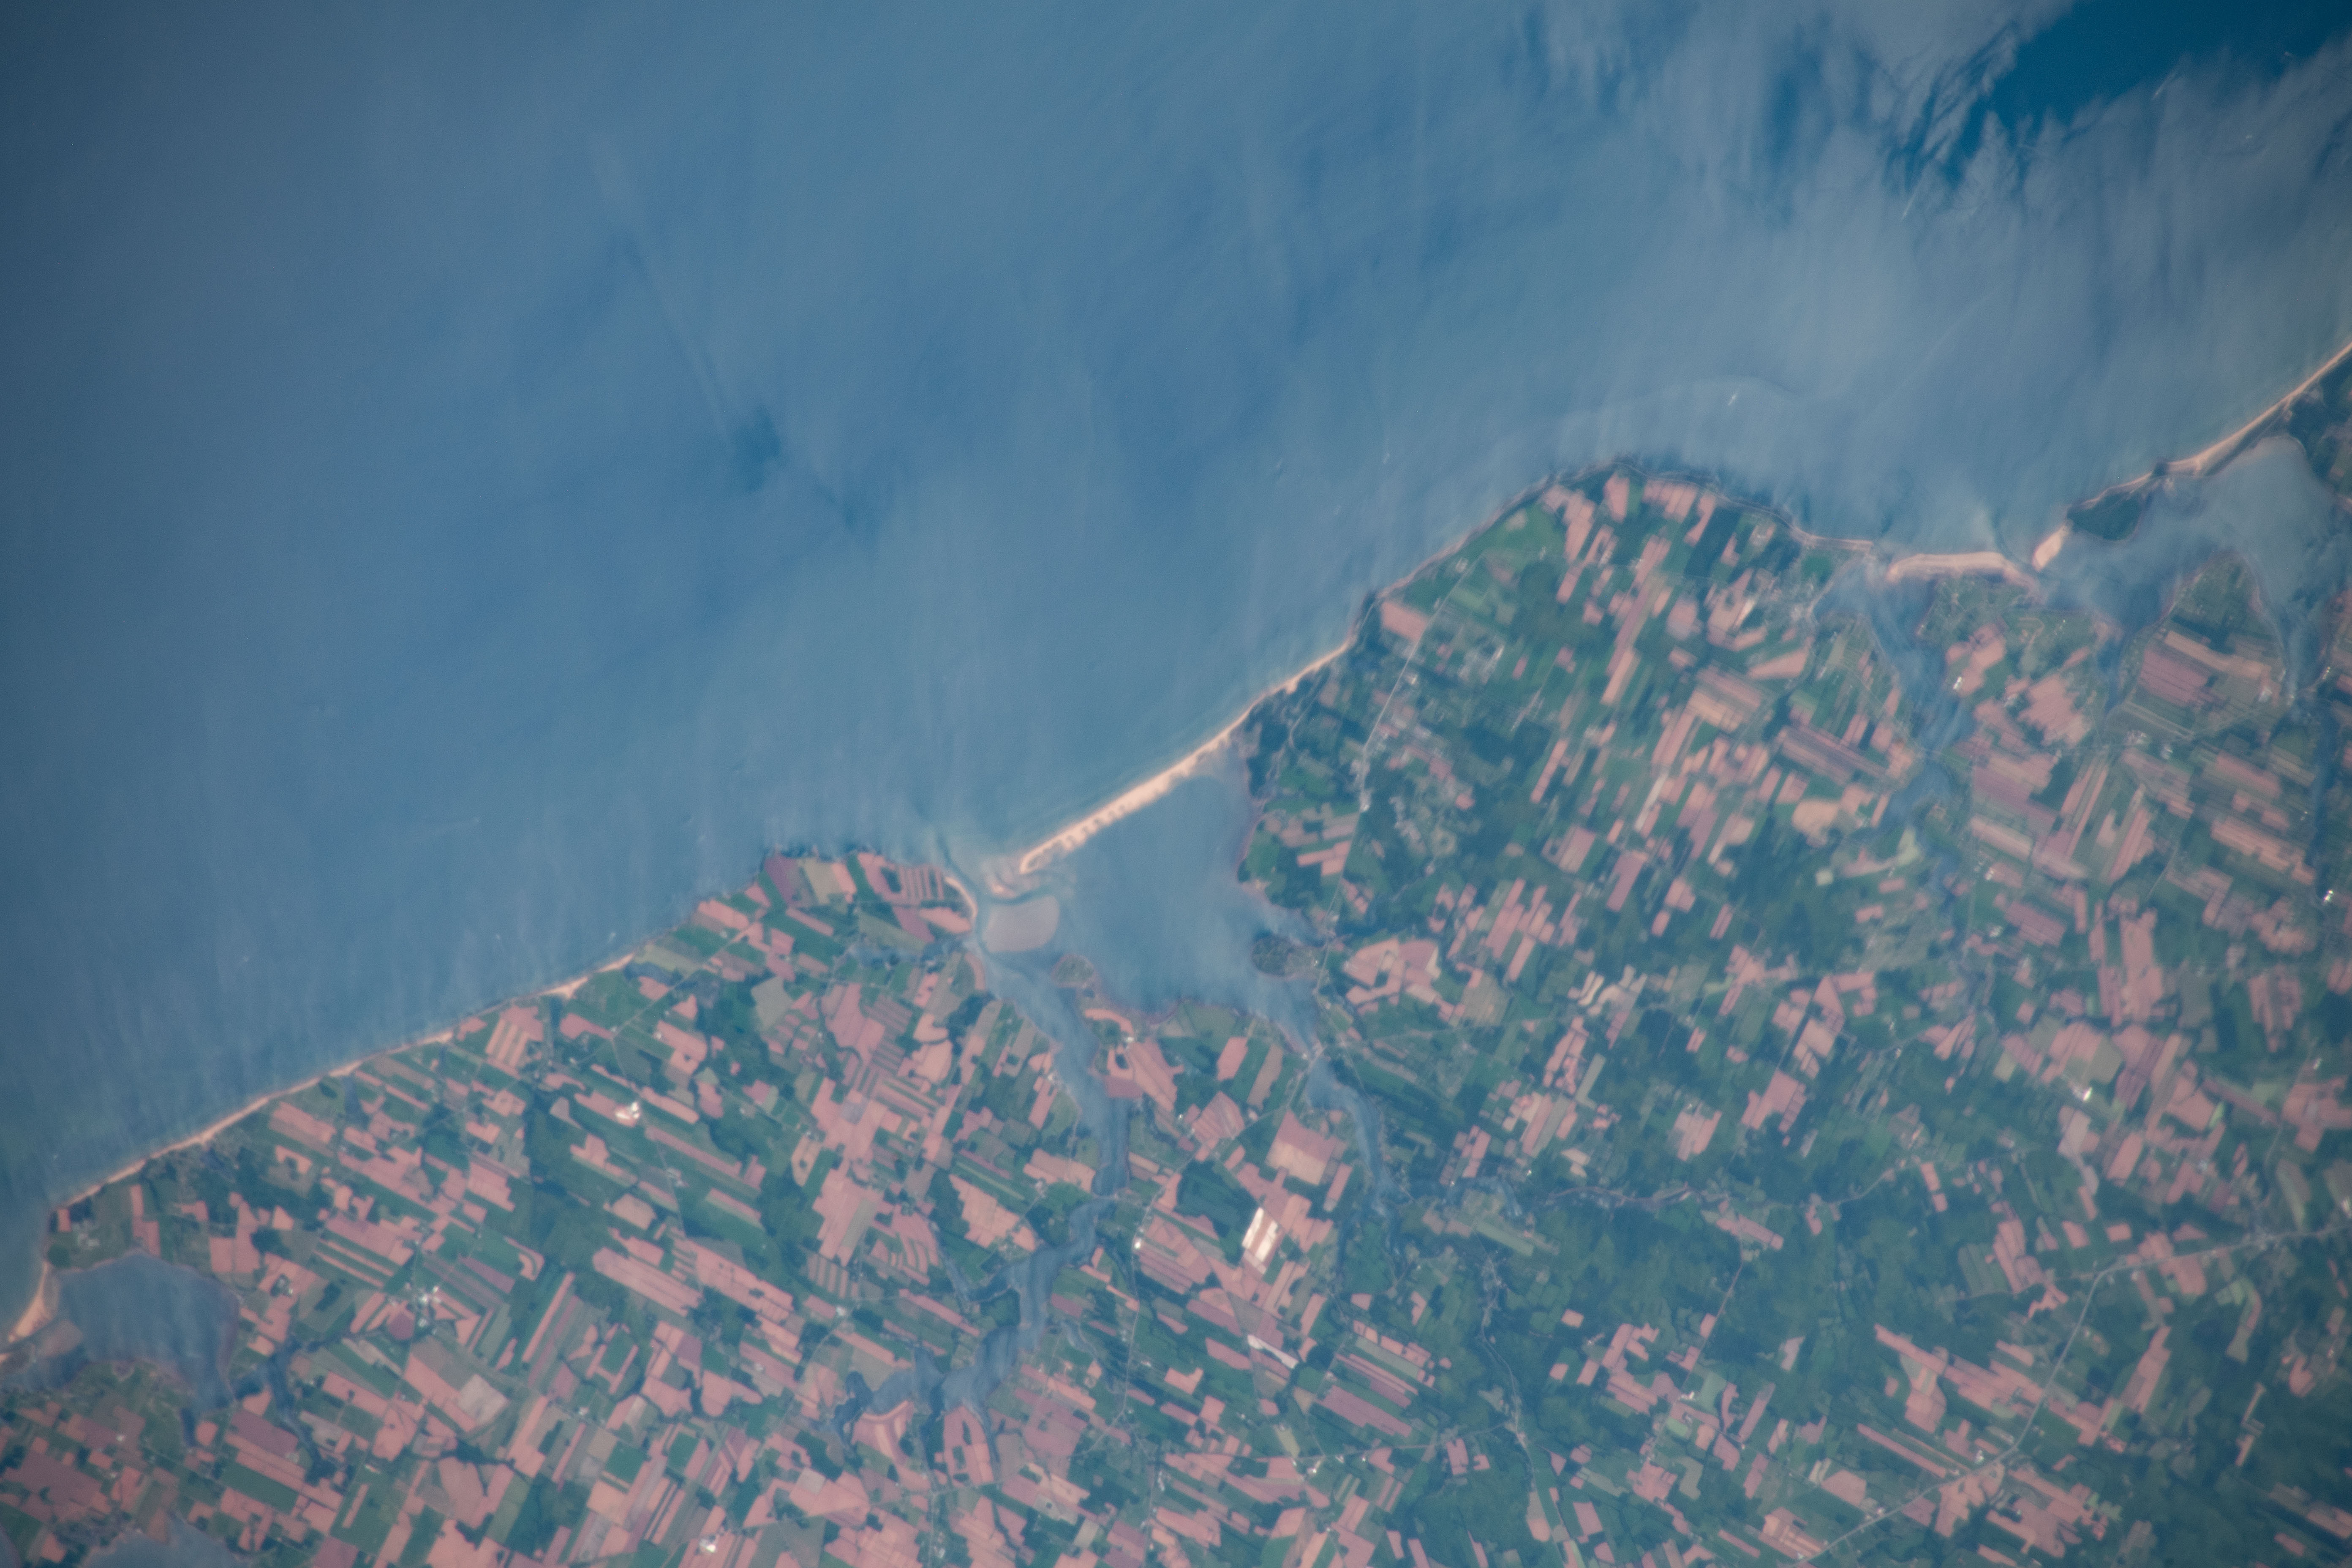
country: CANADA-PEI
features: NEW LONDON BAY, STANLEY BRIDGE, CAVENDISH, GULF OF ST LAWRENCE, NORTH RUSTICO, CABOT BEACH PROVINCIAL PARK
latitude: 46.5
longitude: -63.5
